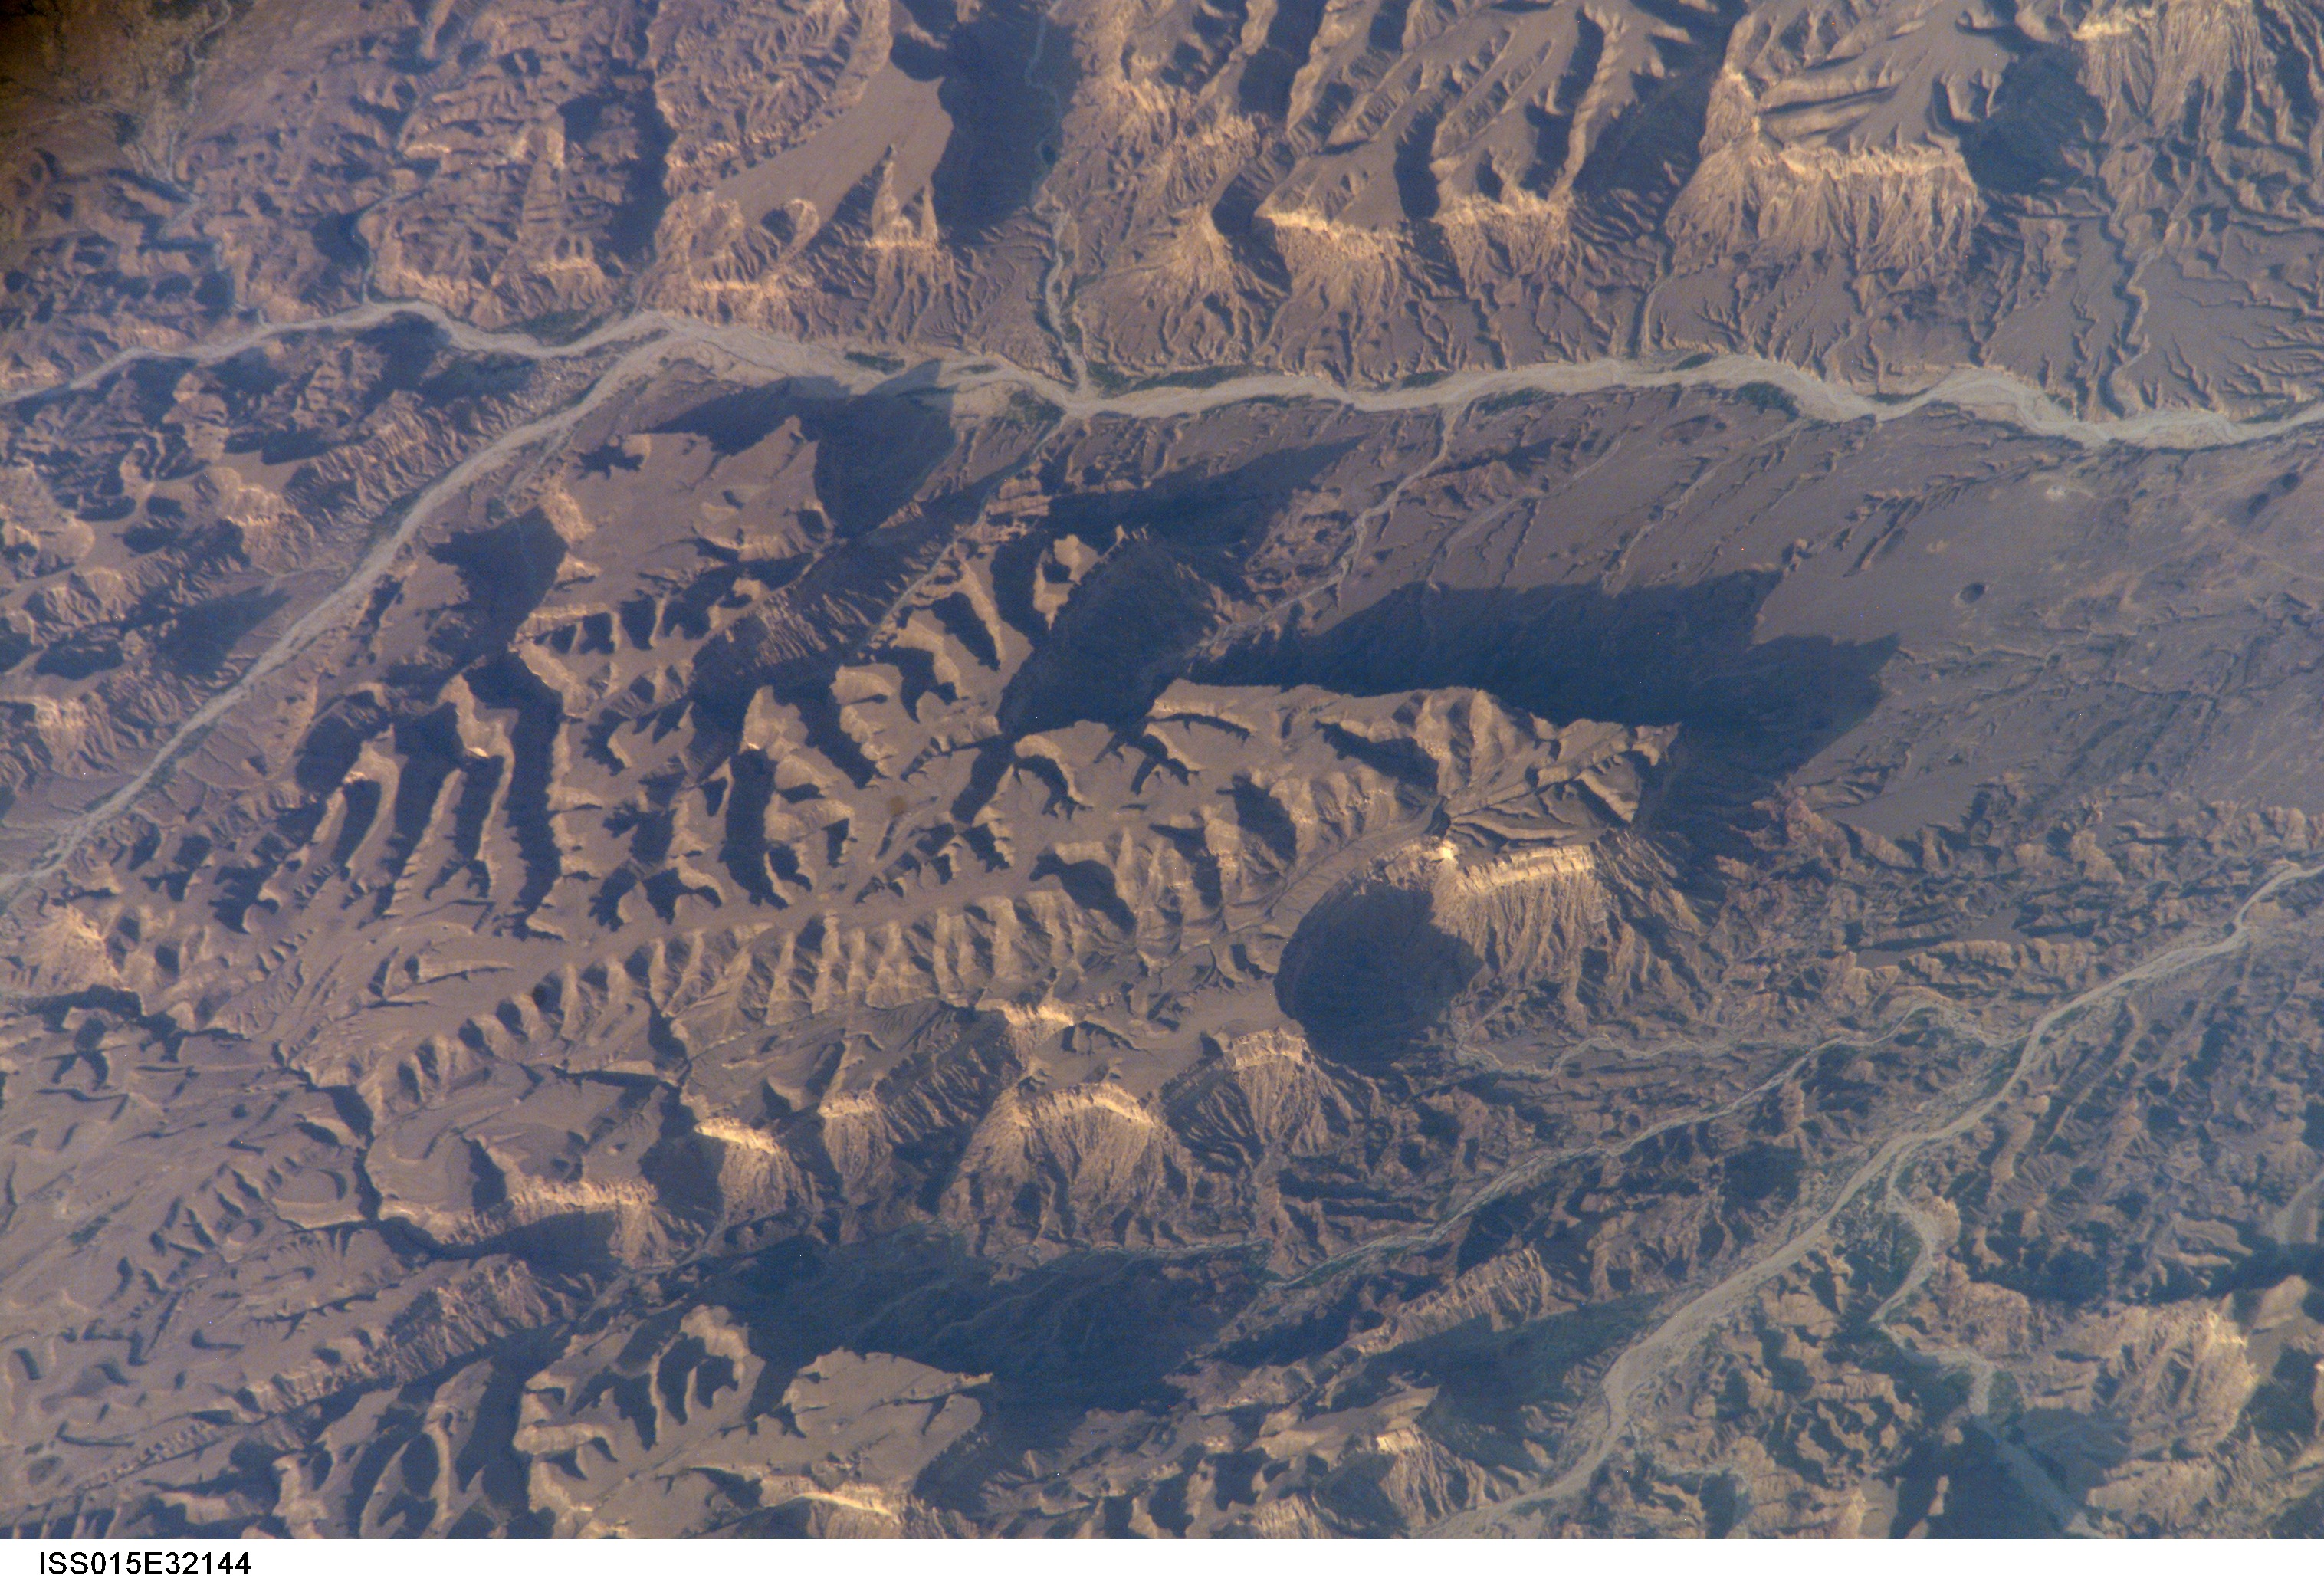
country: YEMEN
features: BLUFFS, RAVINES, WADI AMAQIN
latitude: 14.5
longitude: 47.1
